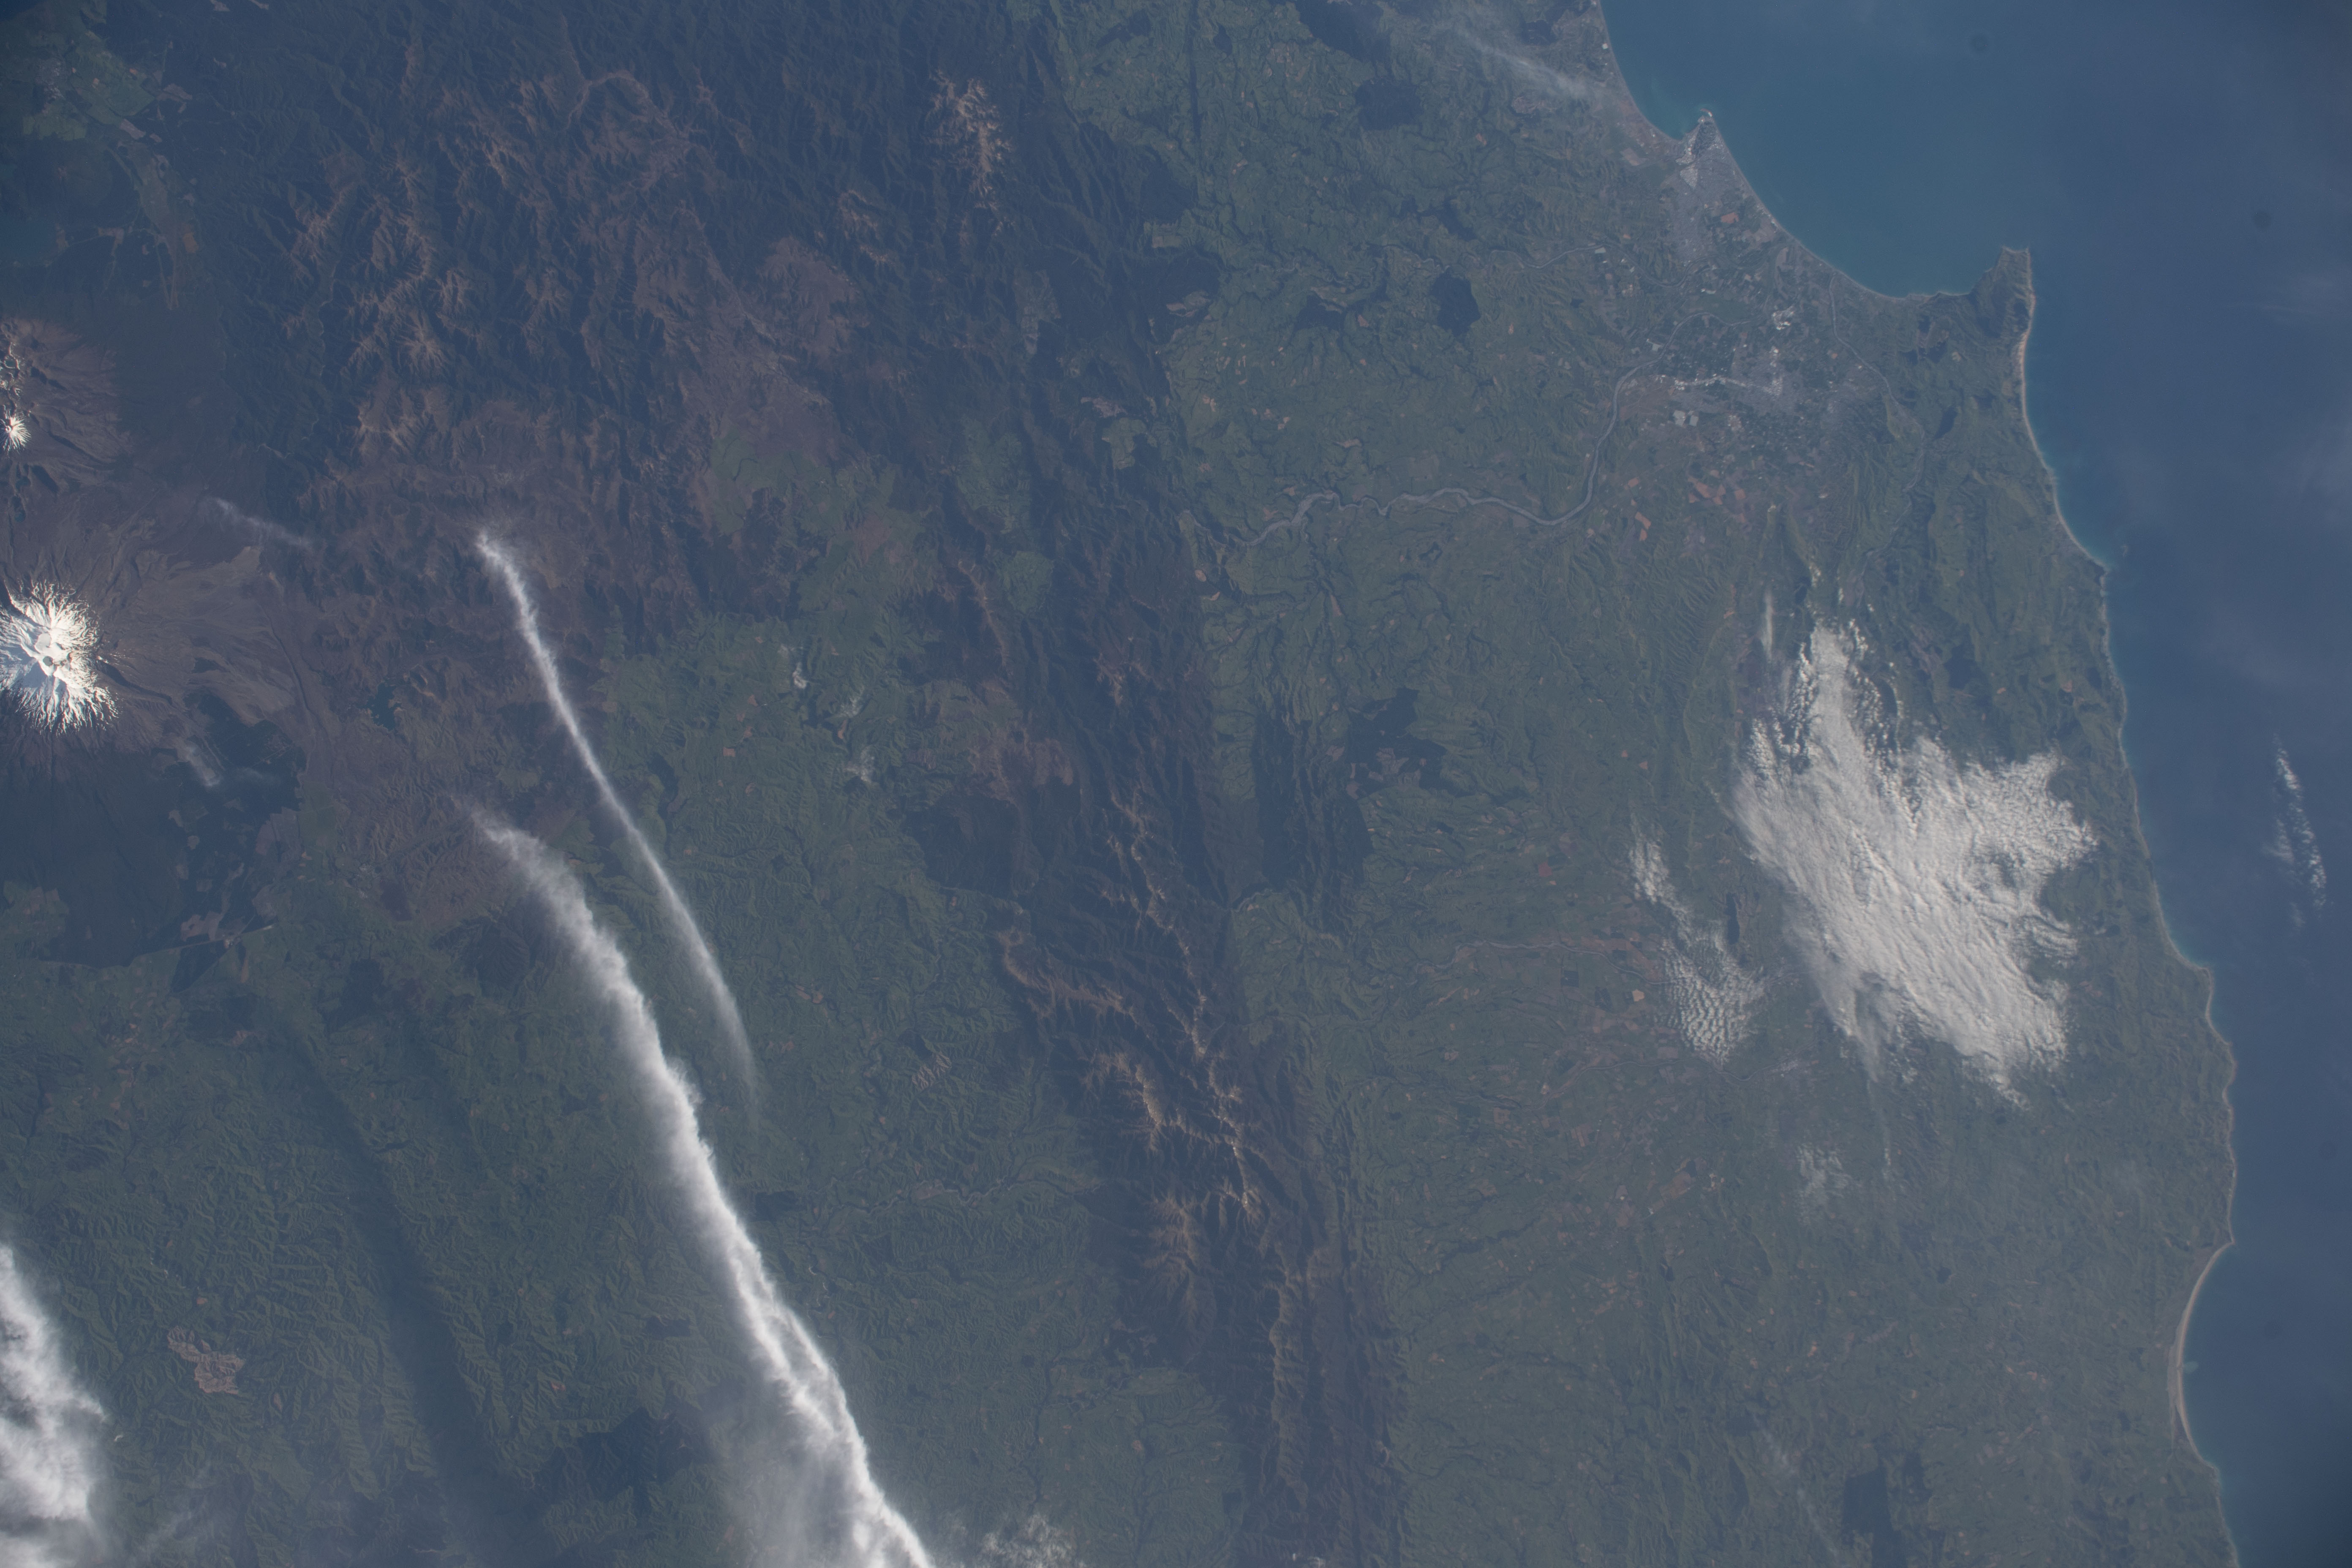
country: NEW ZEALAND-NI
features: MOUNT RUAPEHU, HAWKE'S BAY, RUAHINE FOREST PARK
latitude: -39.7
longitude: 176.3
